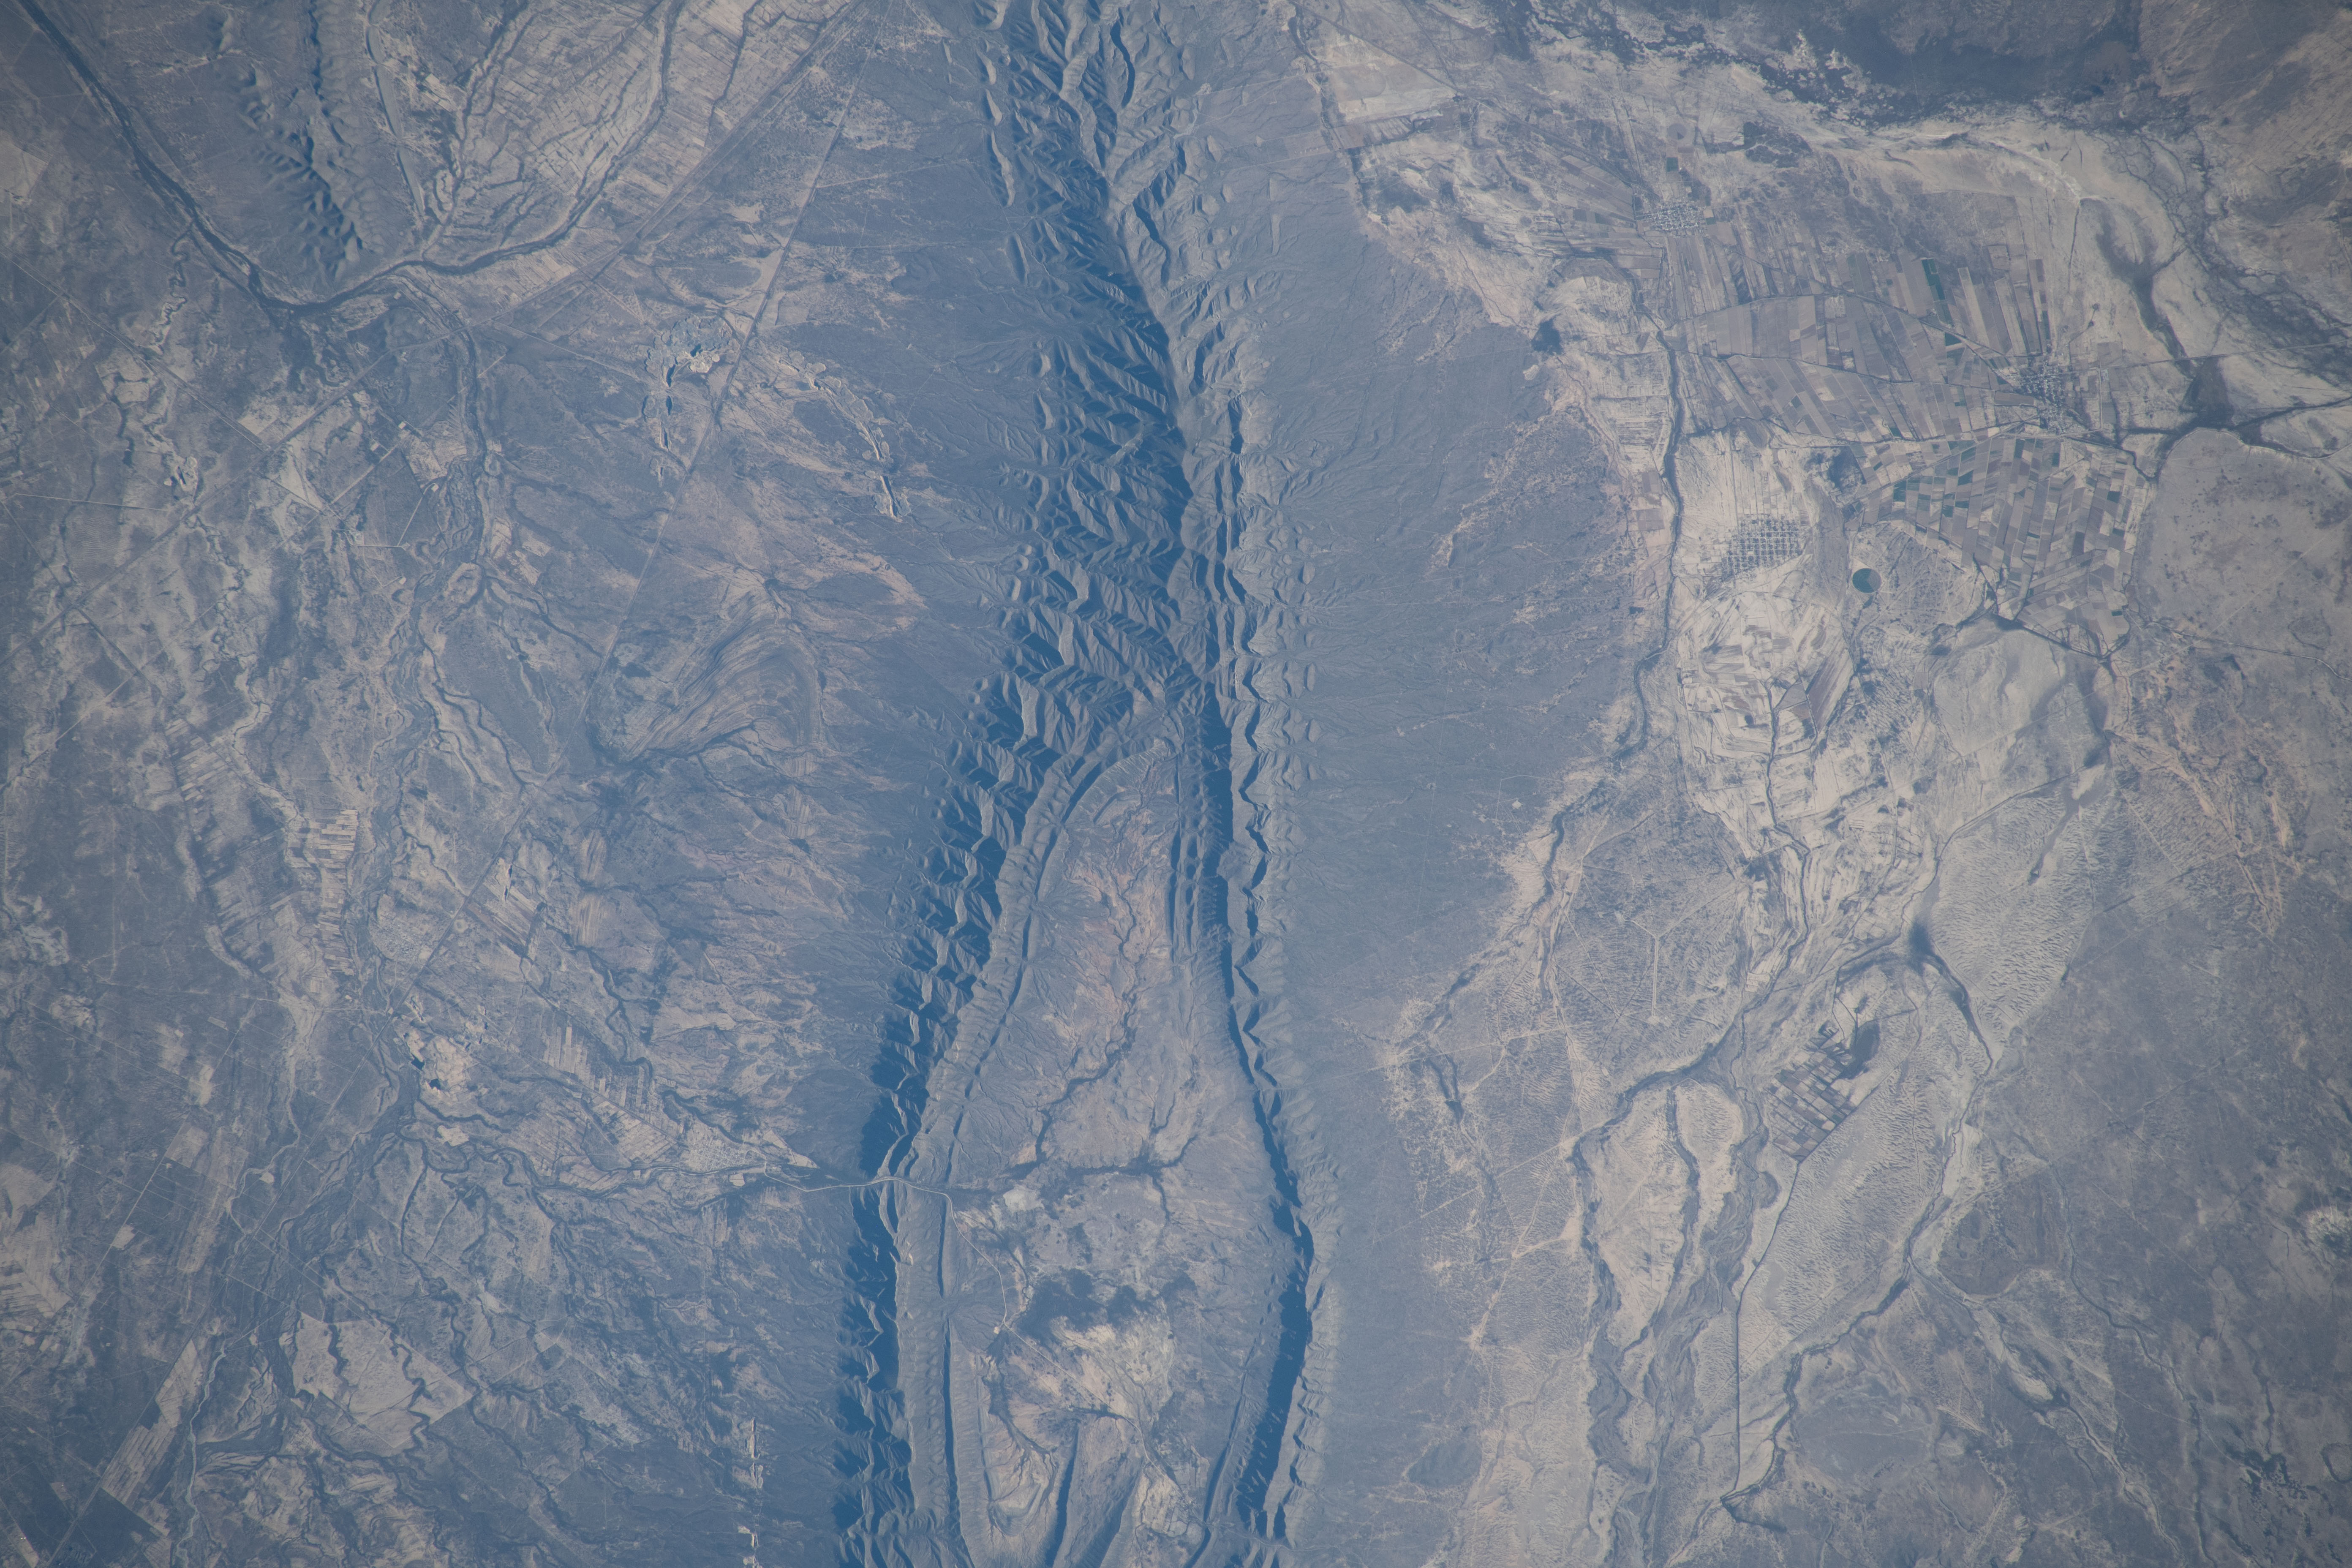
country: MEXICO
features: COAHUILA
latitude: 27.3
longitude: -101.4
